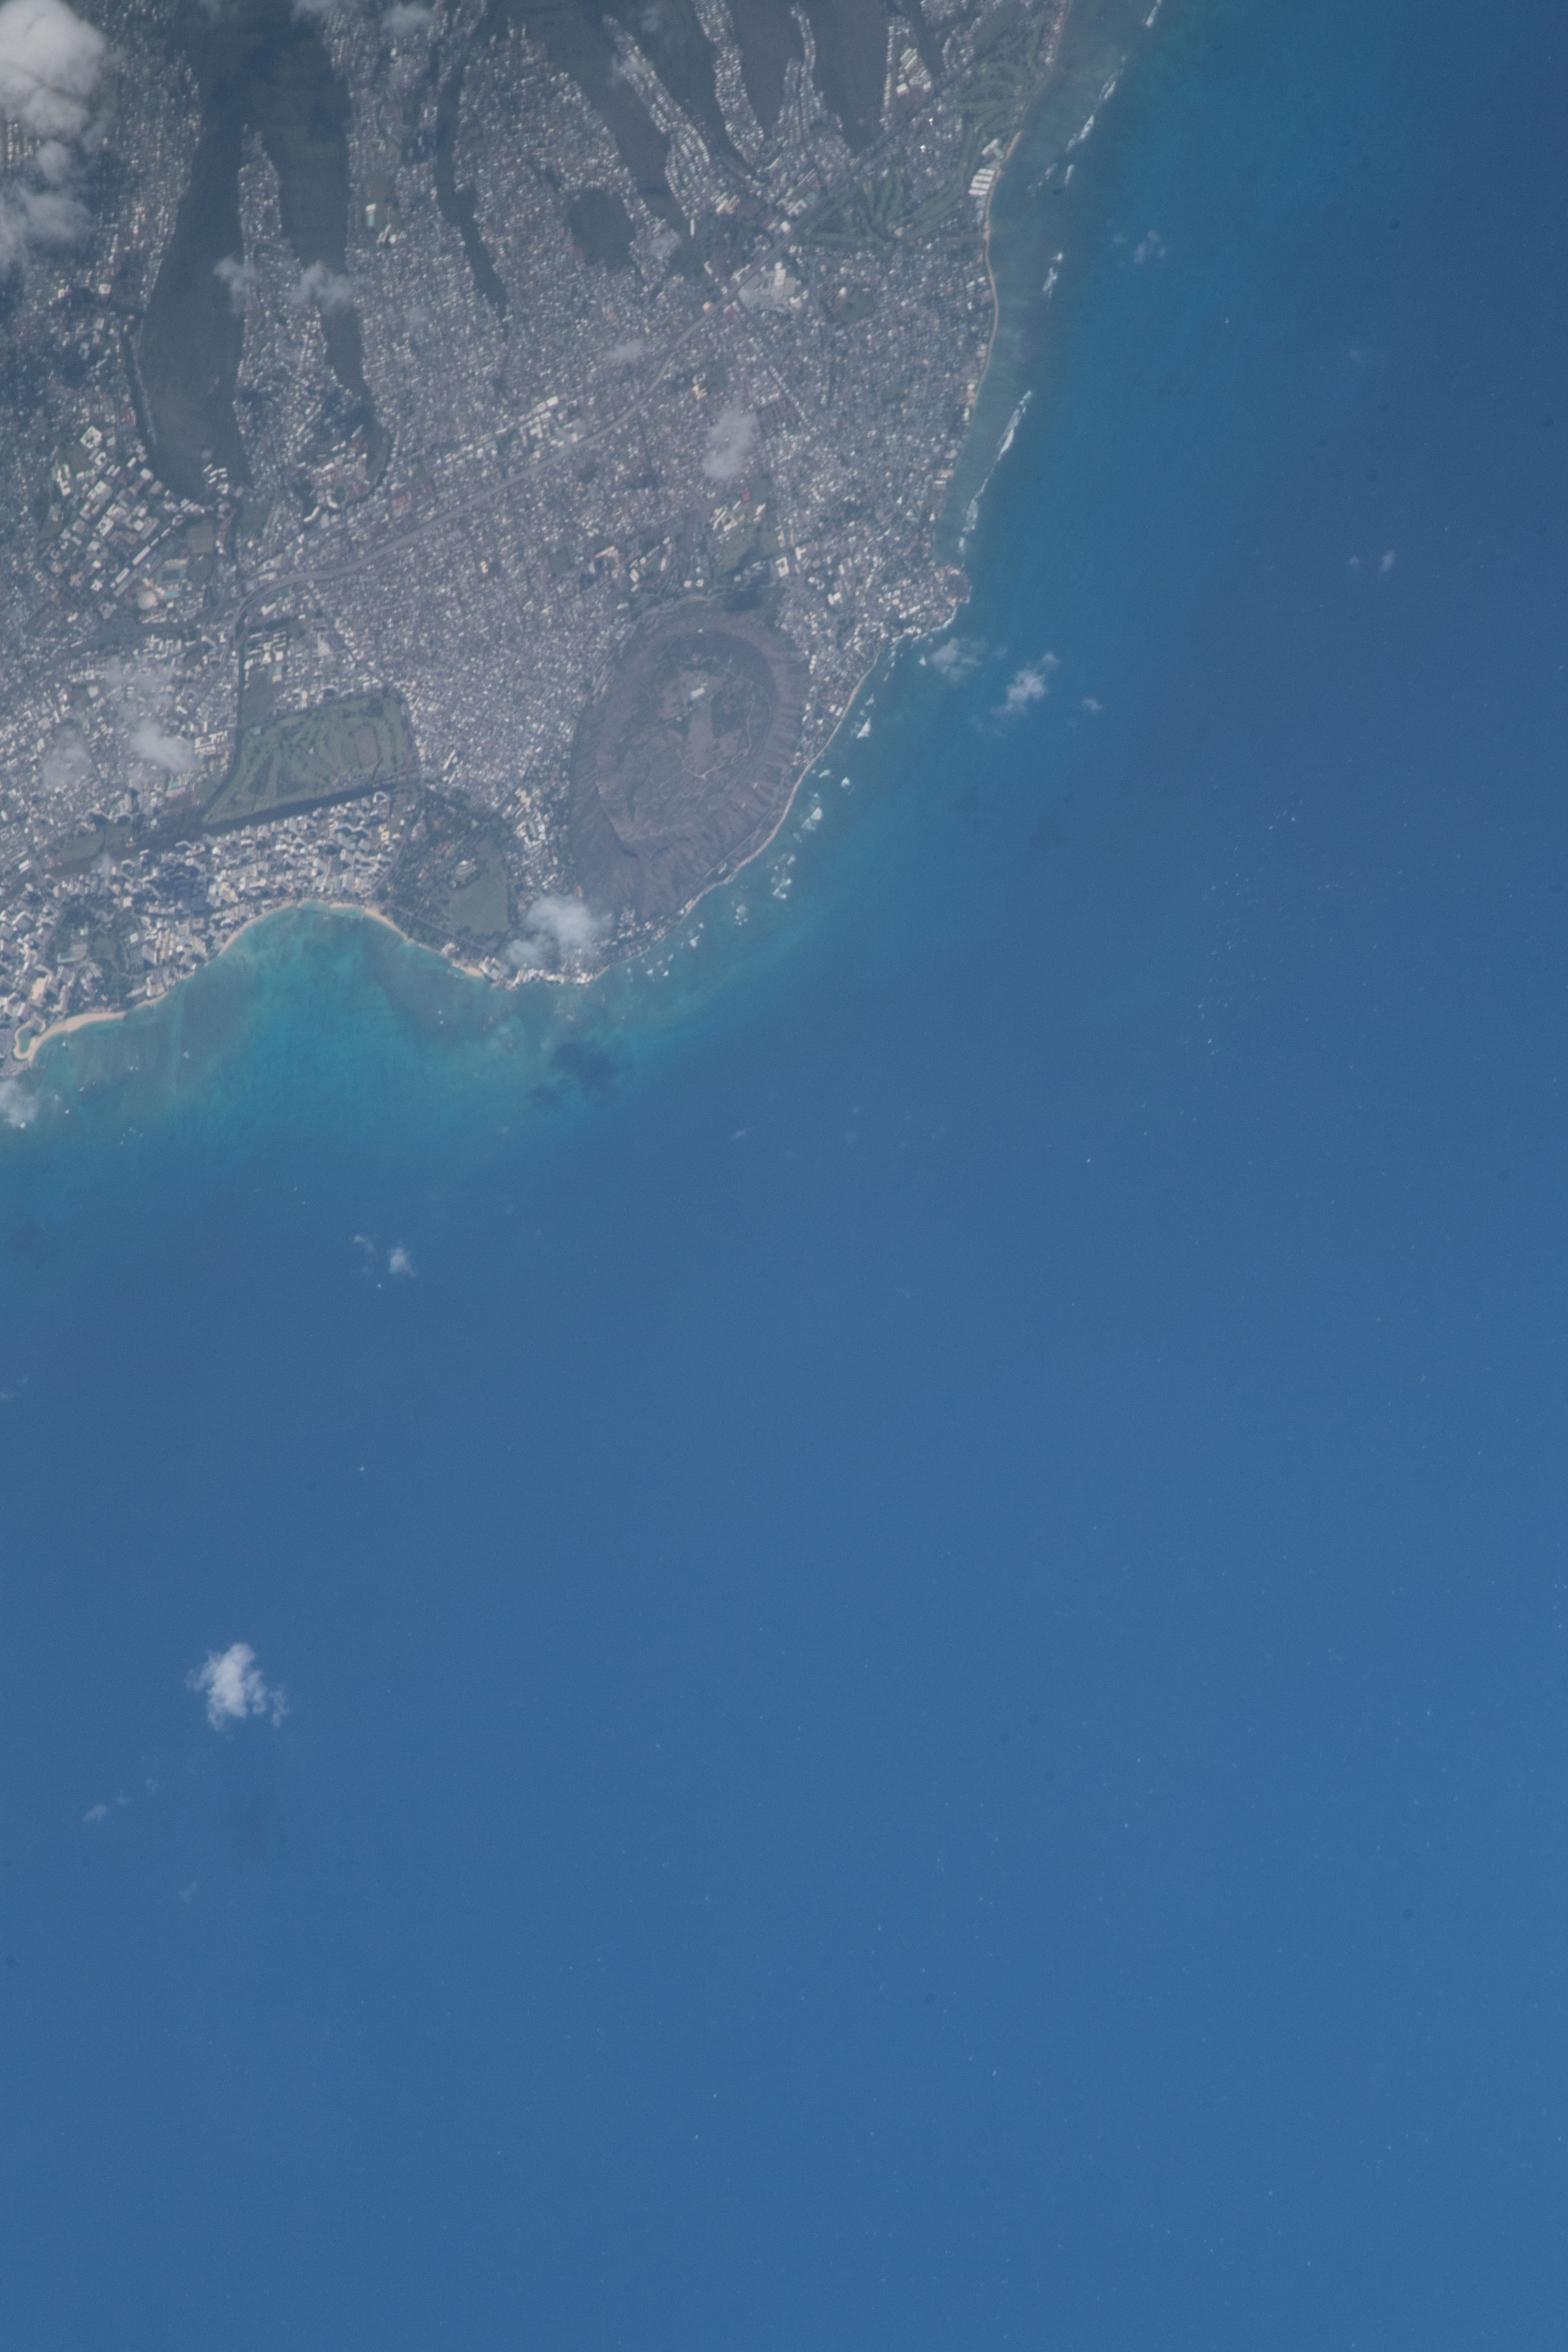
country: USA-HAWAII
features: HONOLULU, DIAMOND HEAD BEACH PARK, ALA WAI GOLF COURSE
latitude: 21.2
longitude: -157.8
